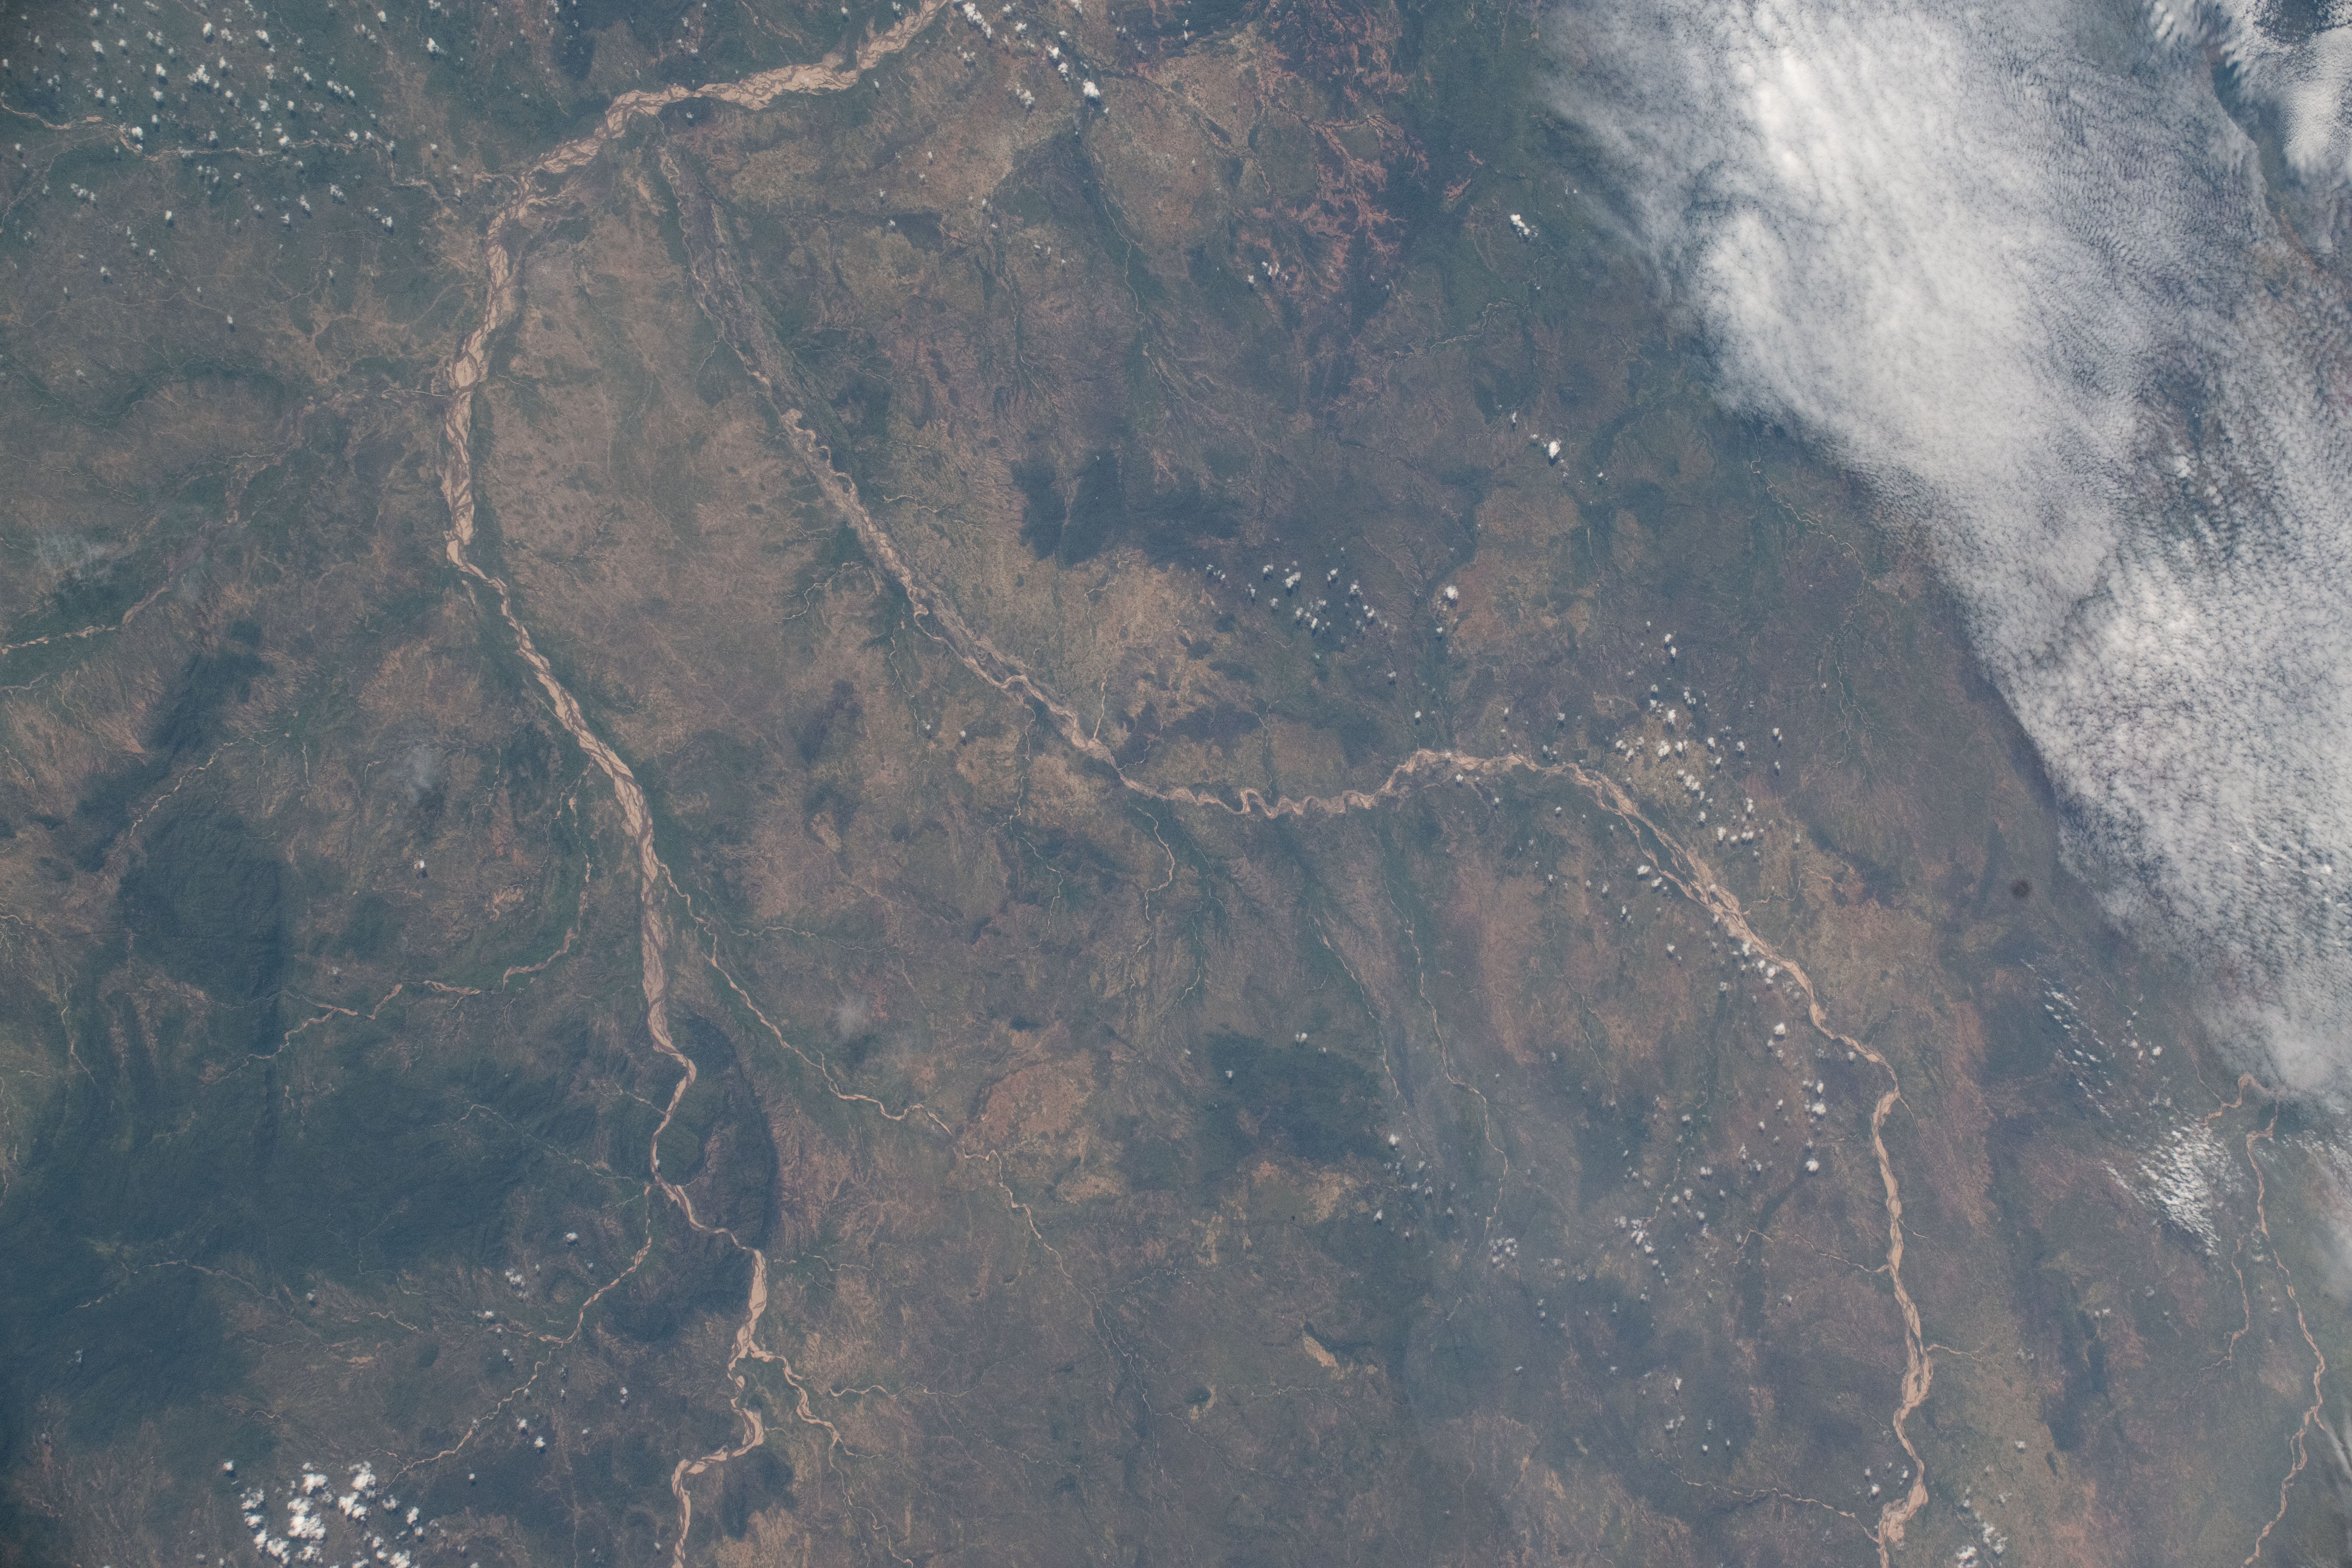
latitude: 12.5
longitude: 22.3
